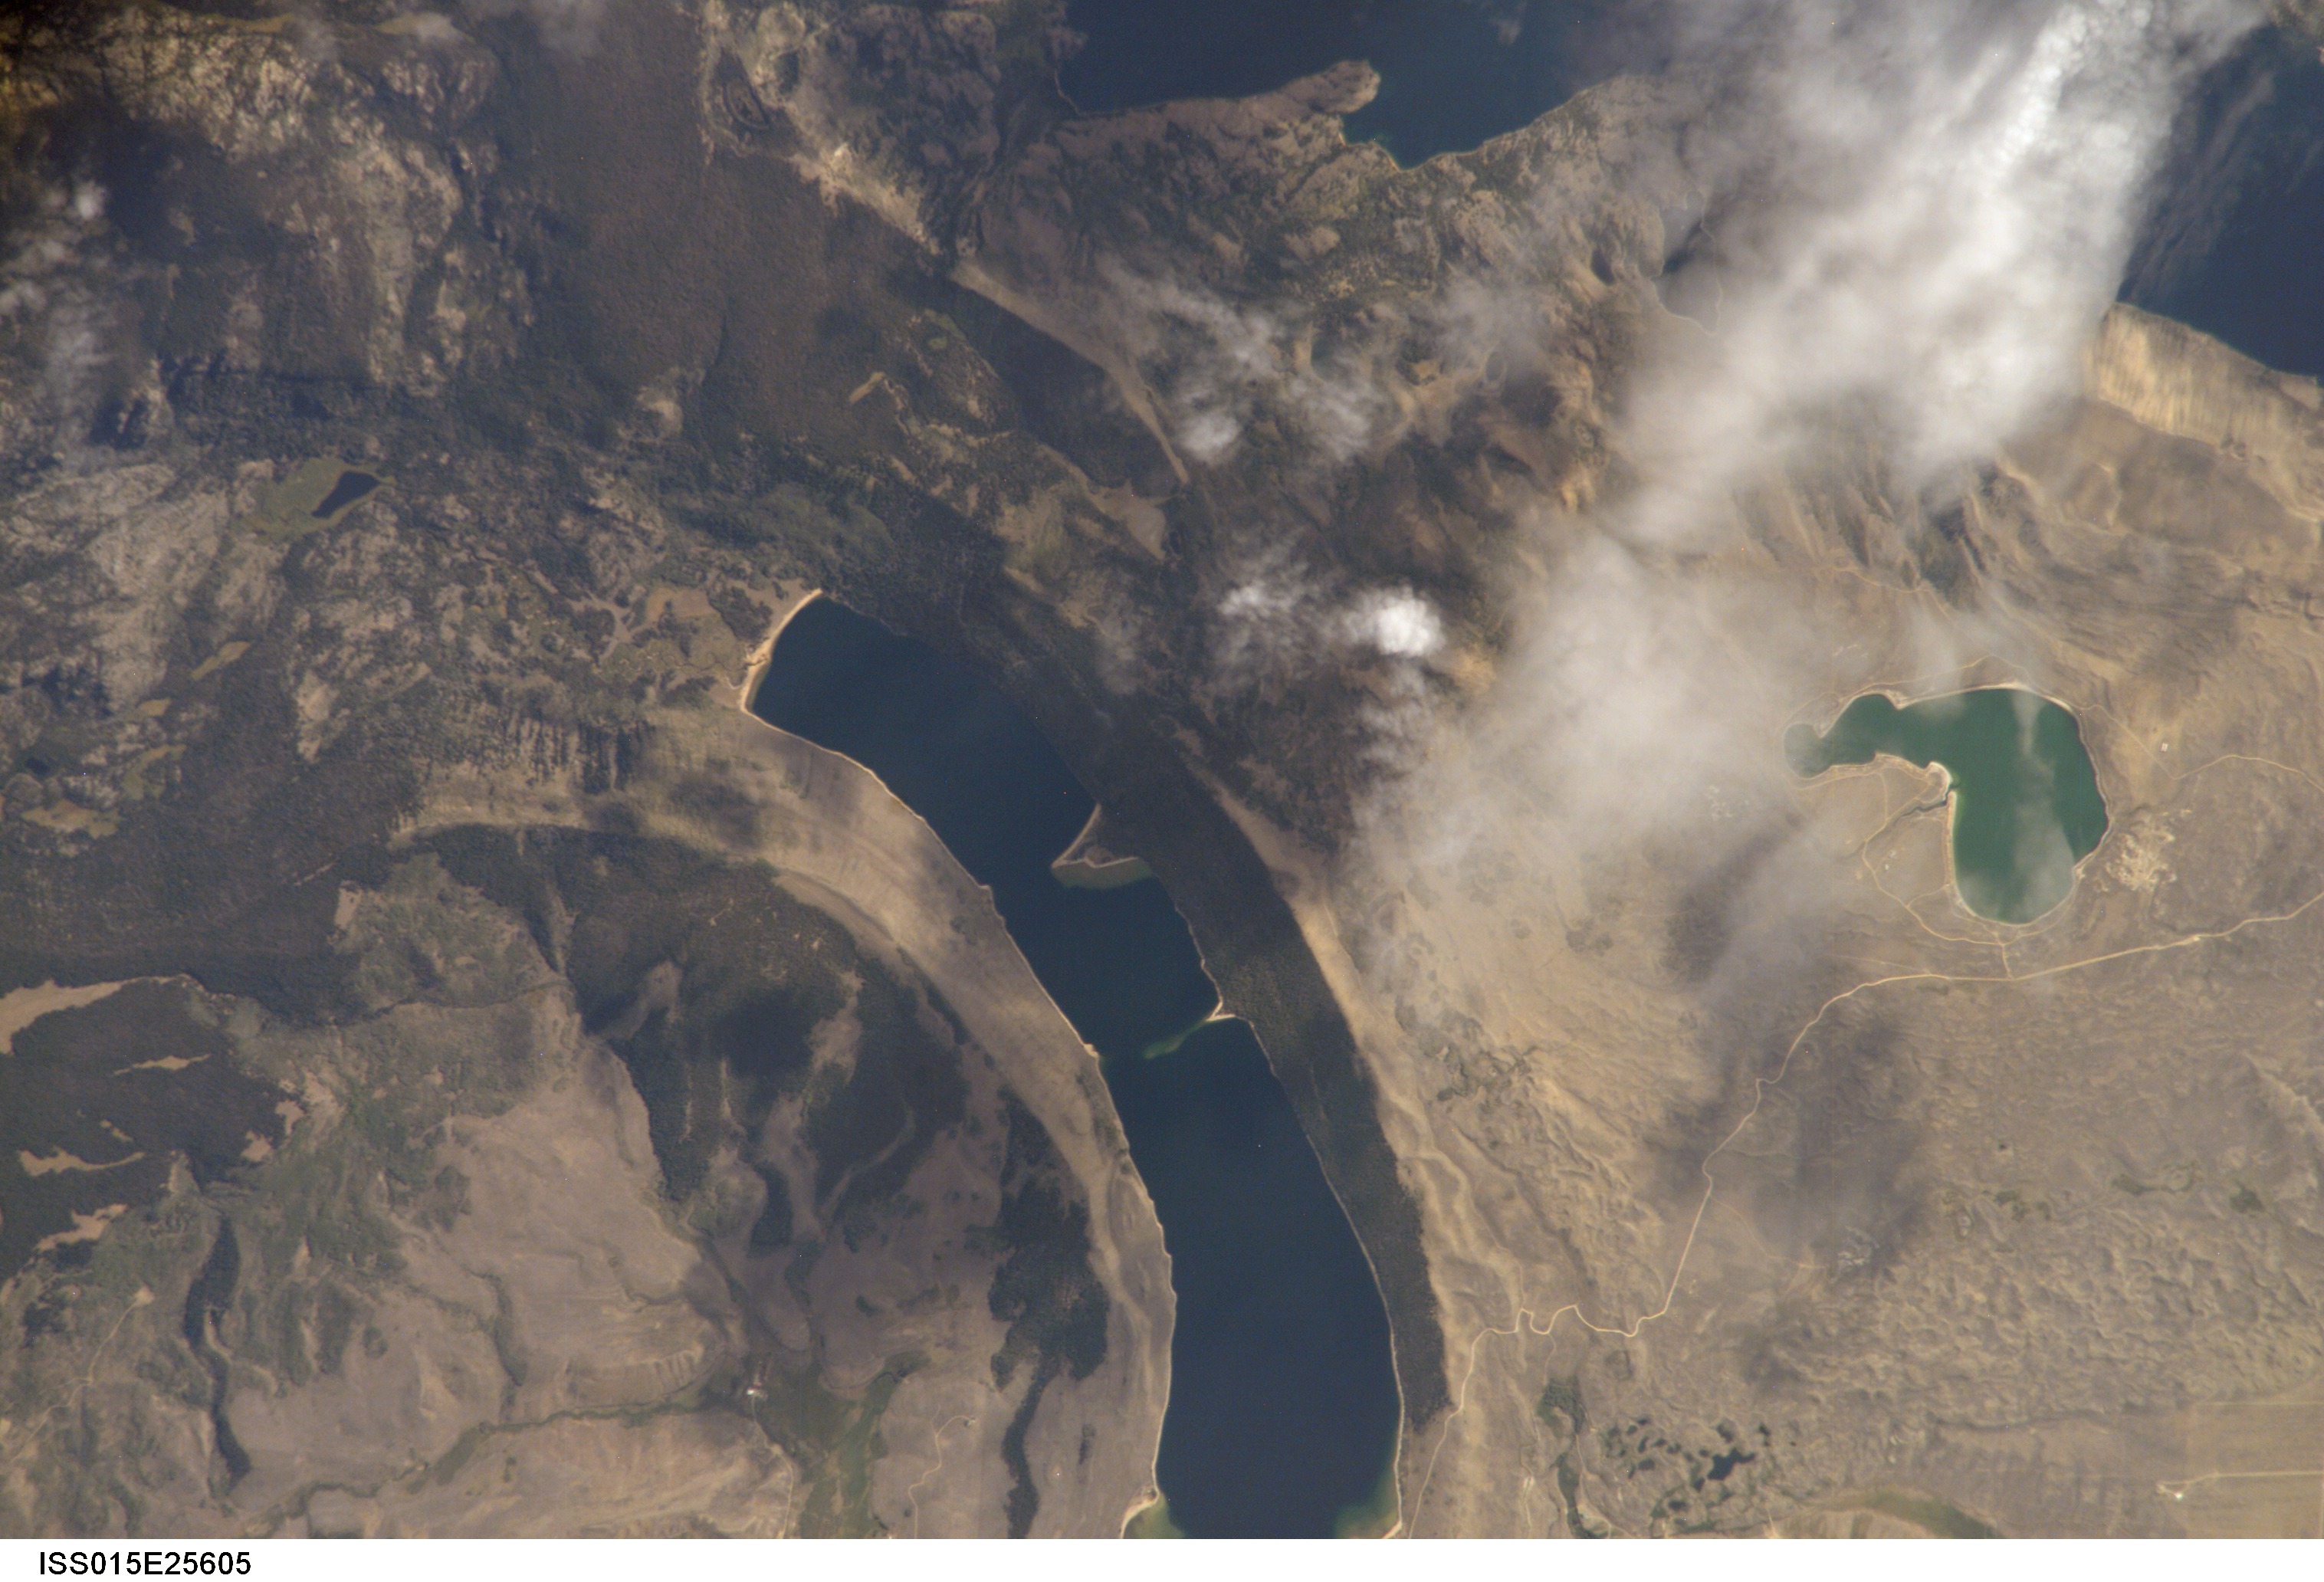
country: USA-WYOMING
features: WILLOW LAKE, FOR., MTS., LAKES
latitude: 43.0
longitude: -109.8
